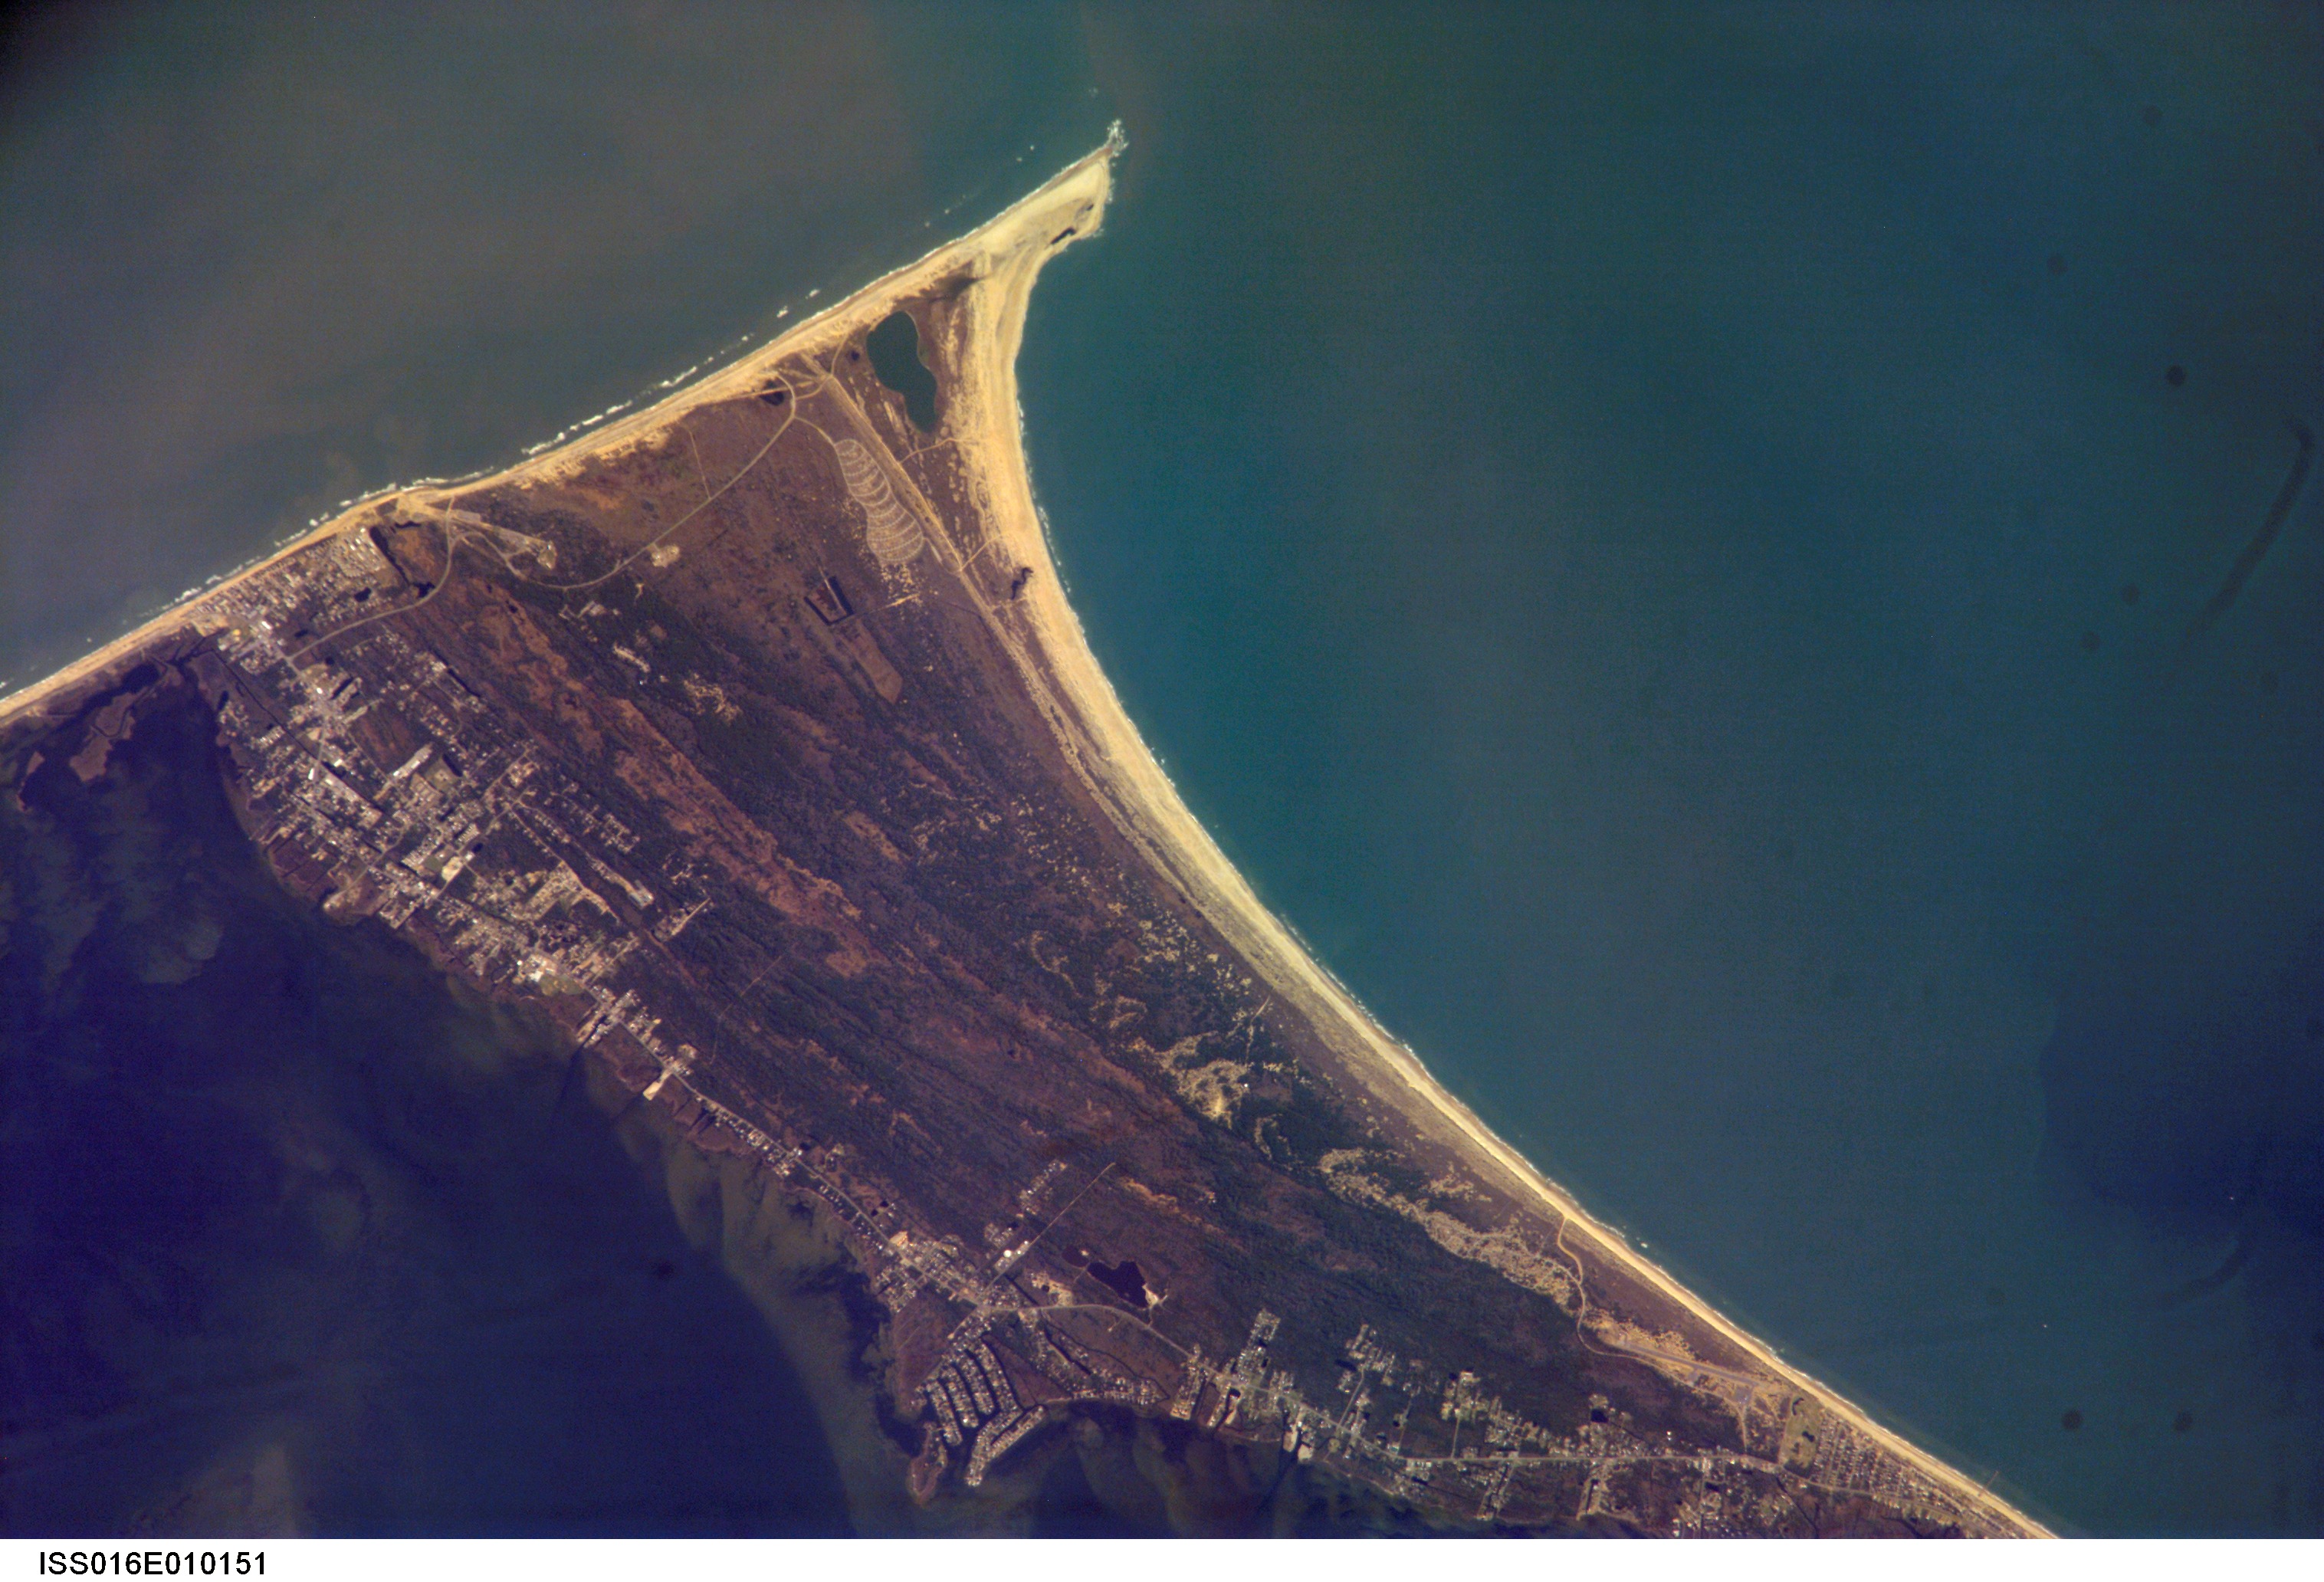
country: USA-NORTH CAROLINA
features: CAPE HATTERAS, BUXTON, COAST
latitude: 35.2
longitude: -75.6
